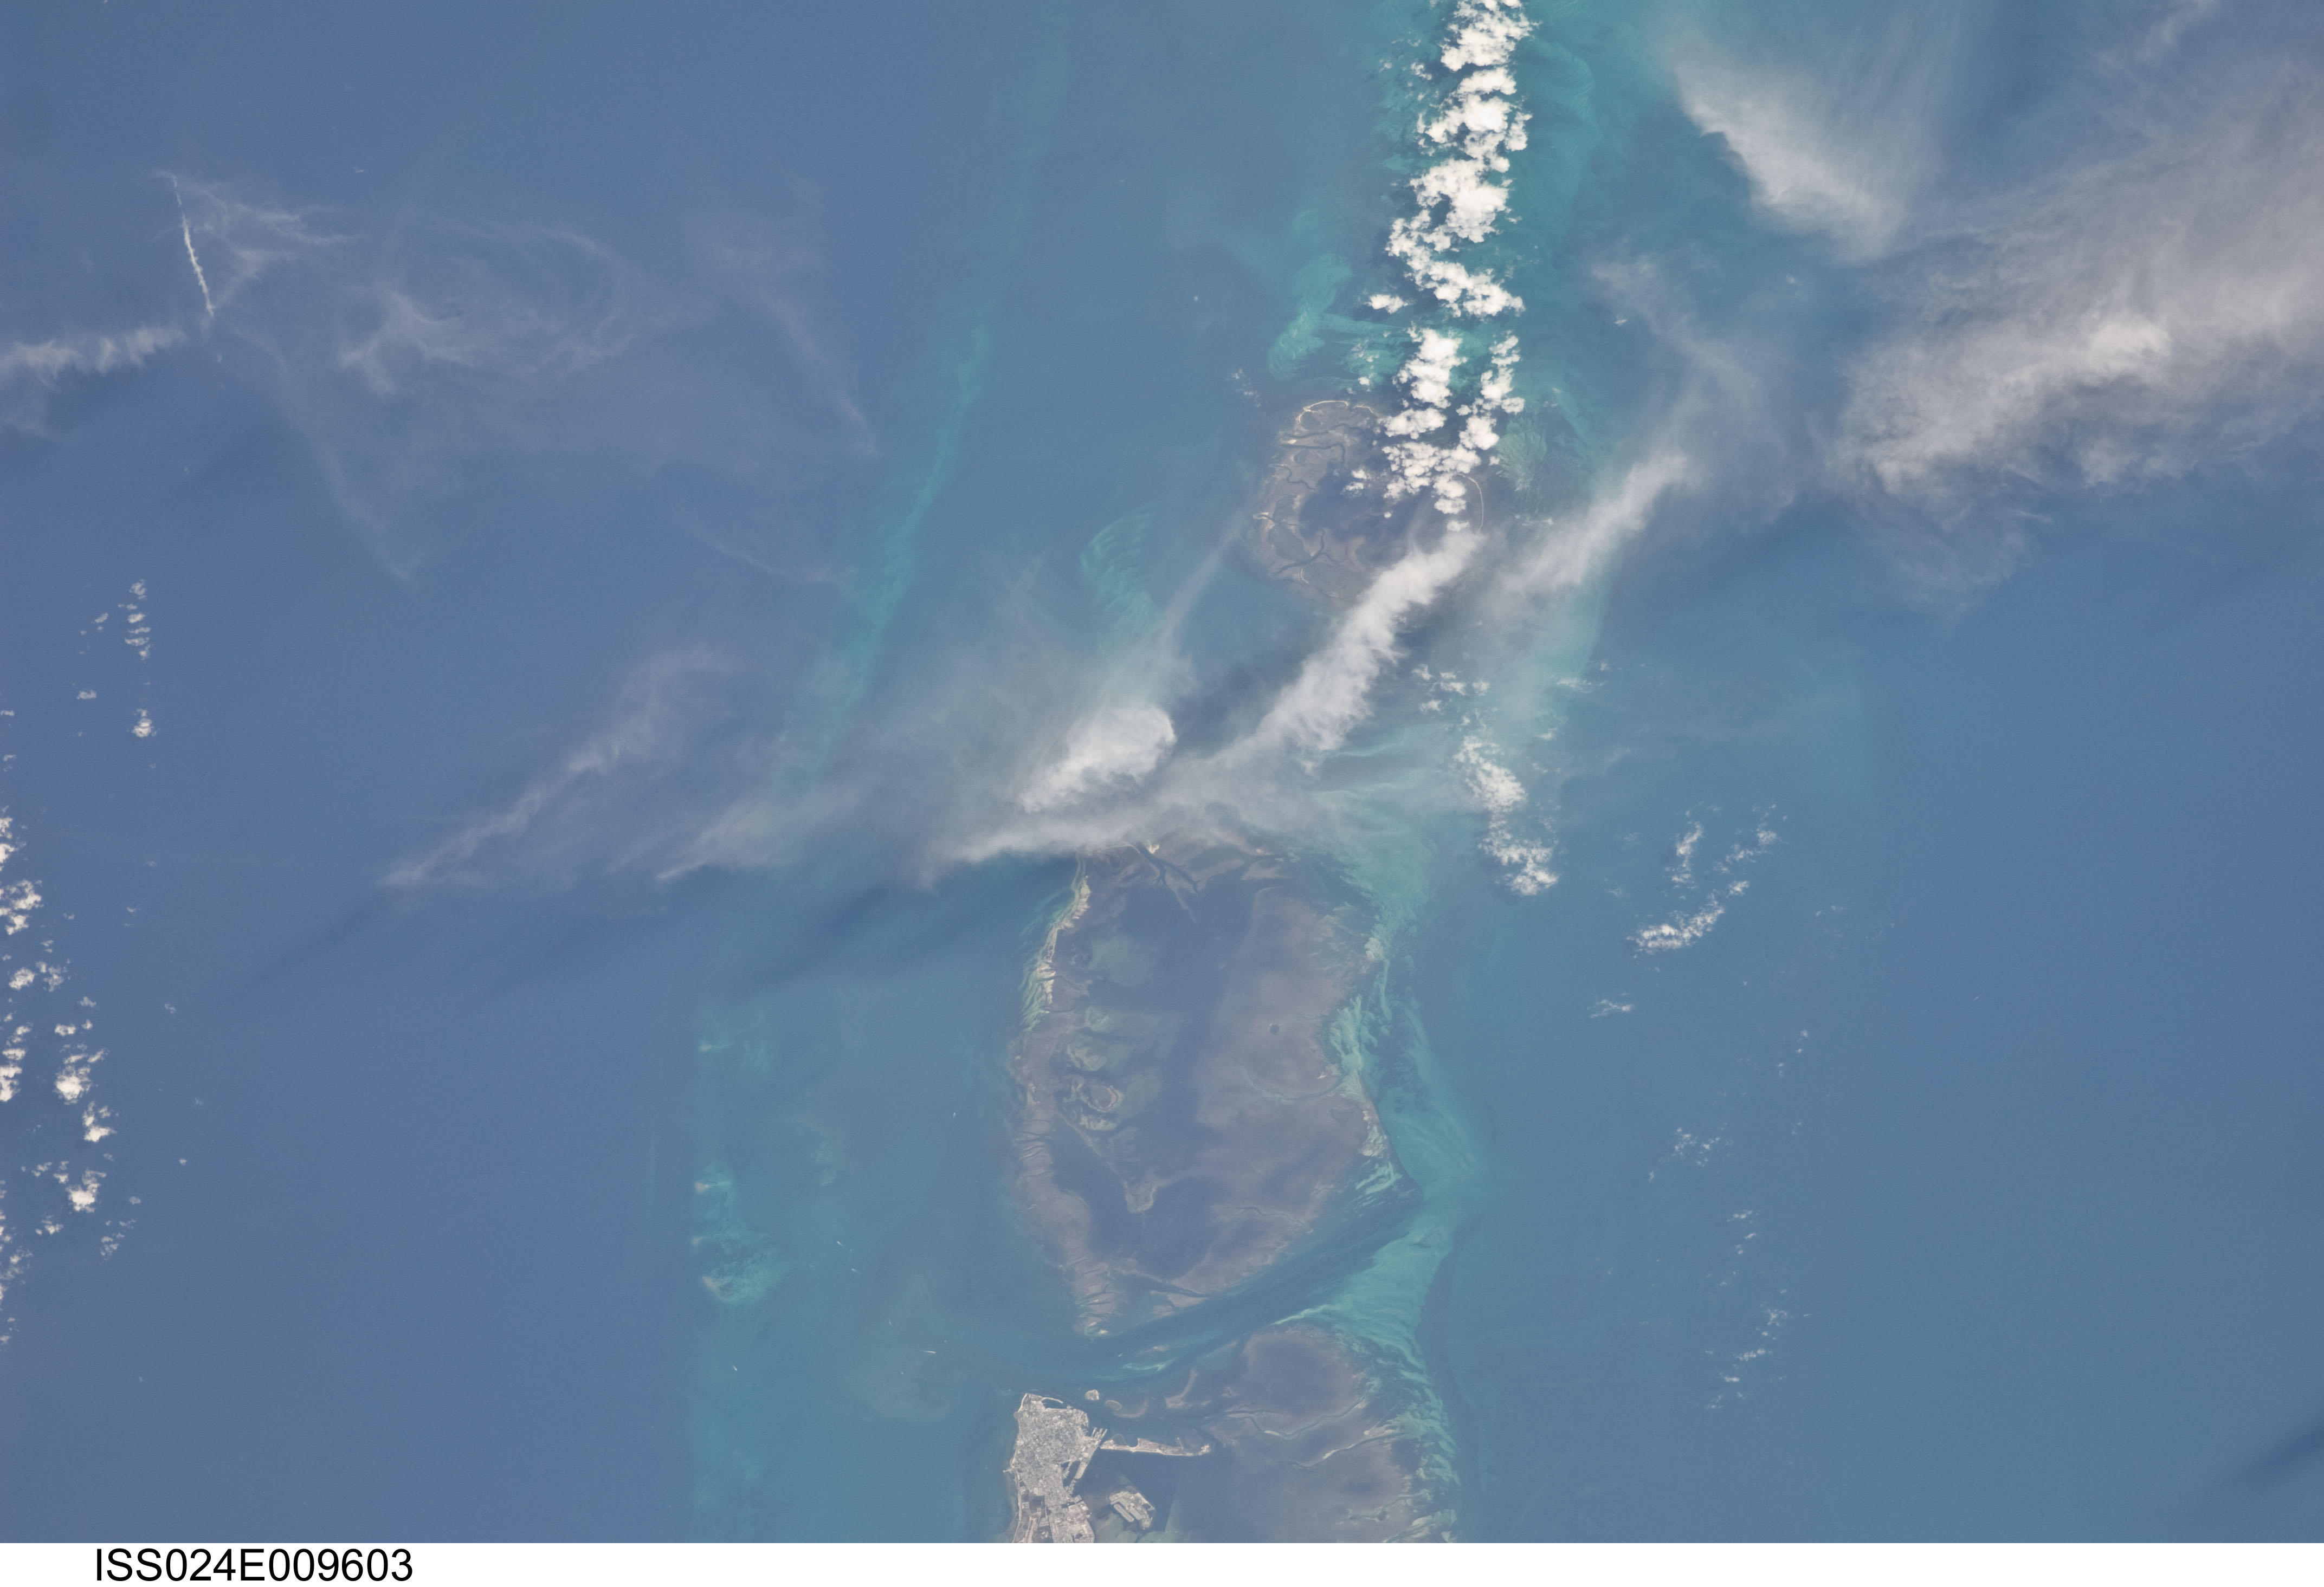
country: USA-FLORIDA
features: FLORIDA KEYS, REEF, KEY WEST, MARQUESAS KEY
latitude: 24.5
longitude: -81.9
